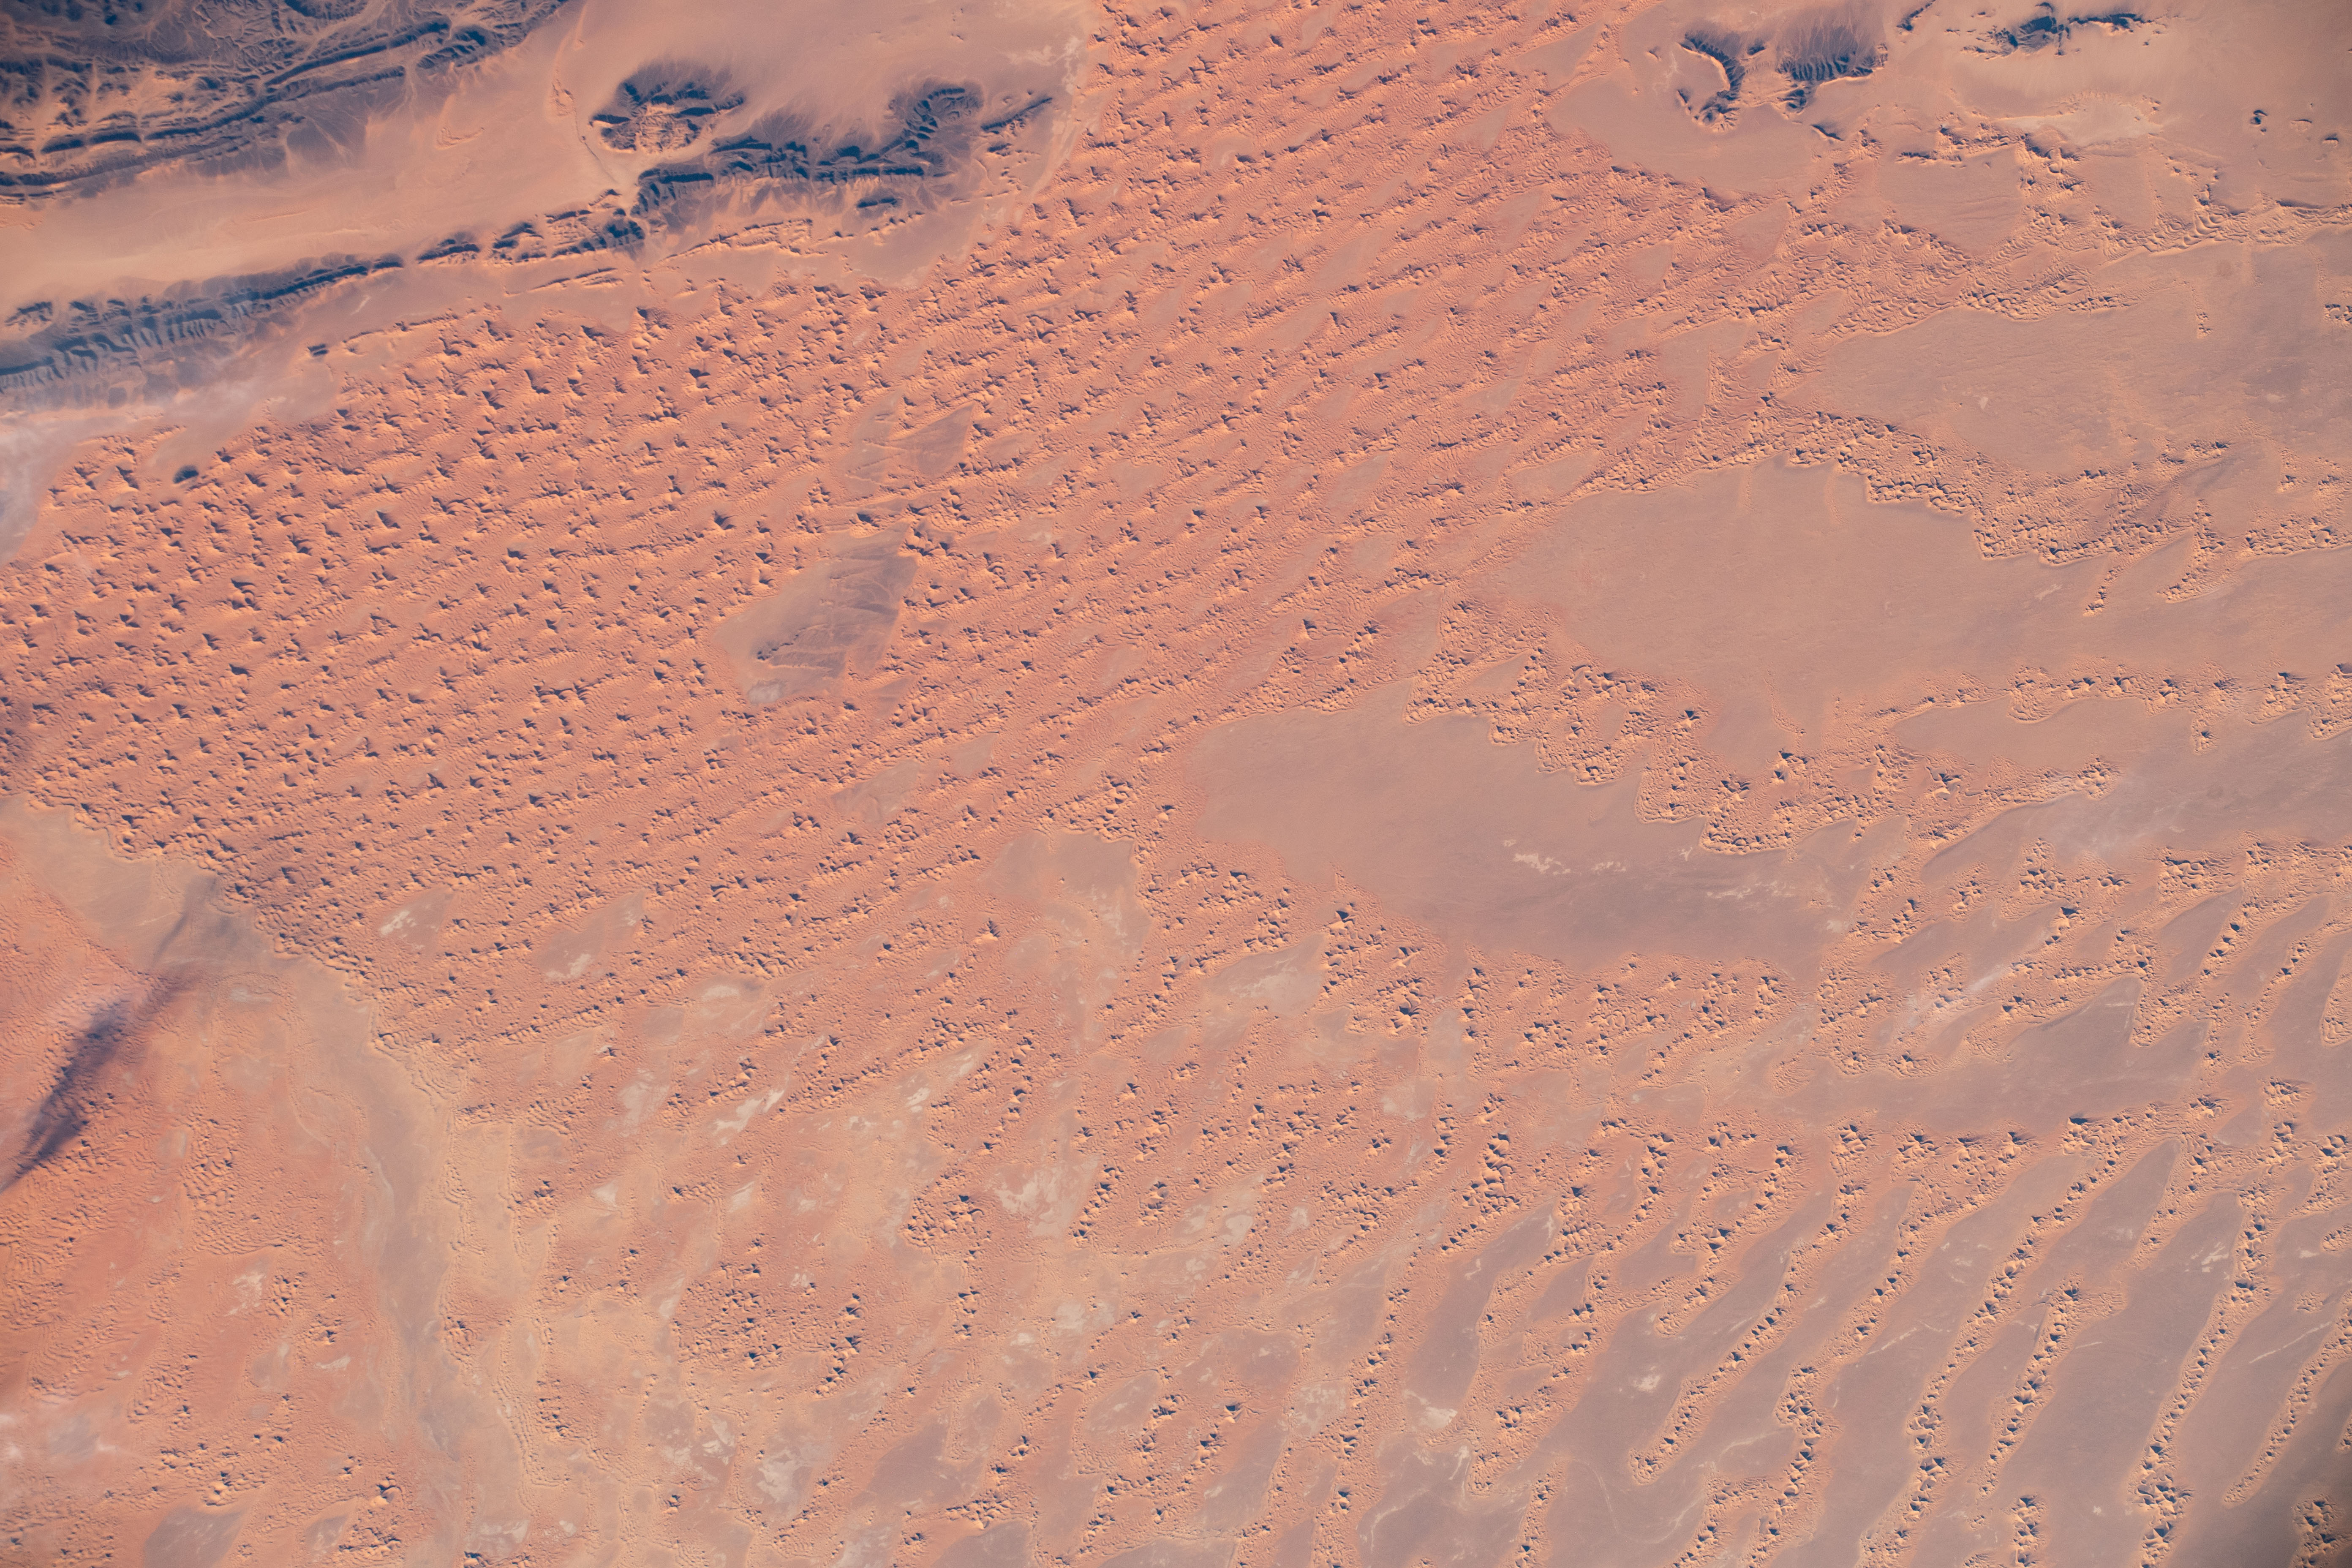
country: ALGERIA
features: HAMADA DU DRAA DESERT, ERG IGUIDI DESERT
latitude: 28.6
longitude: -3.4
